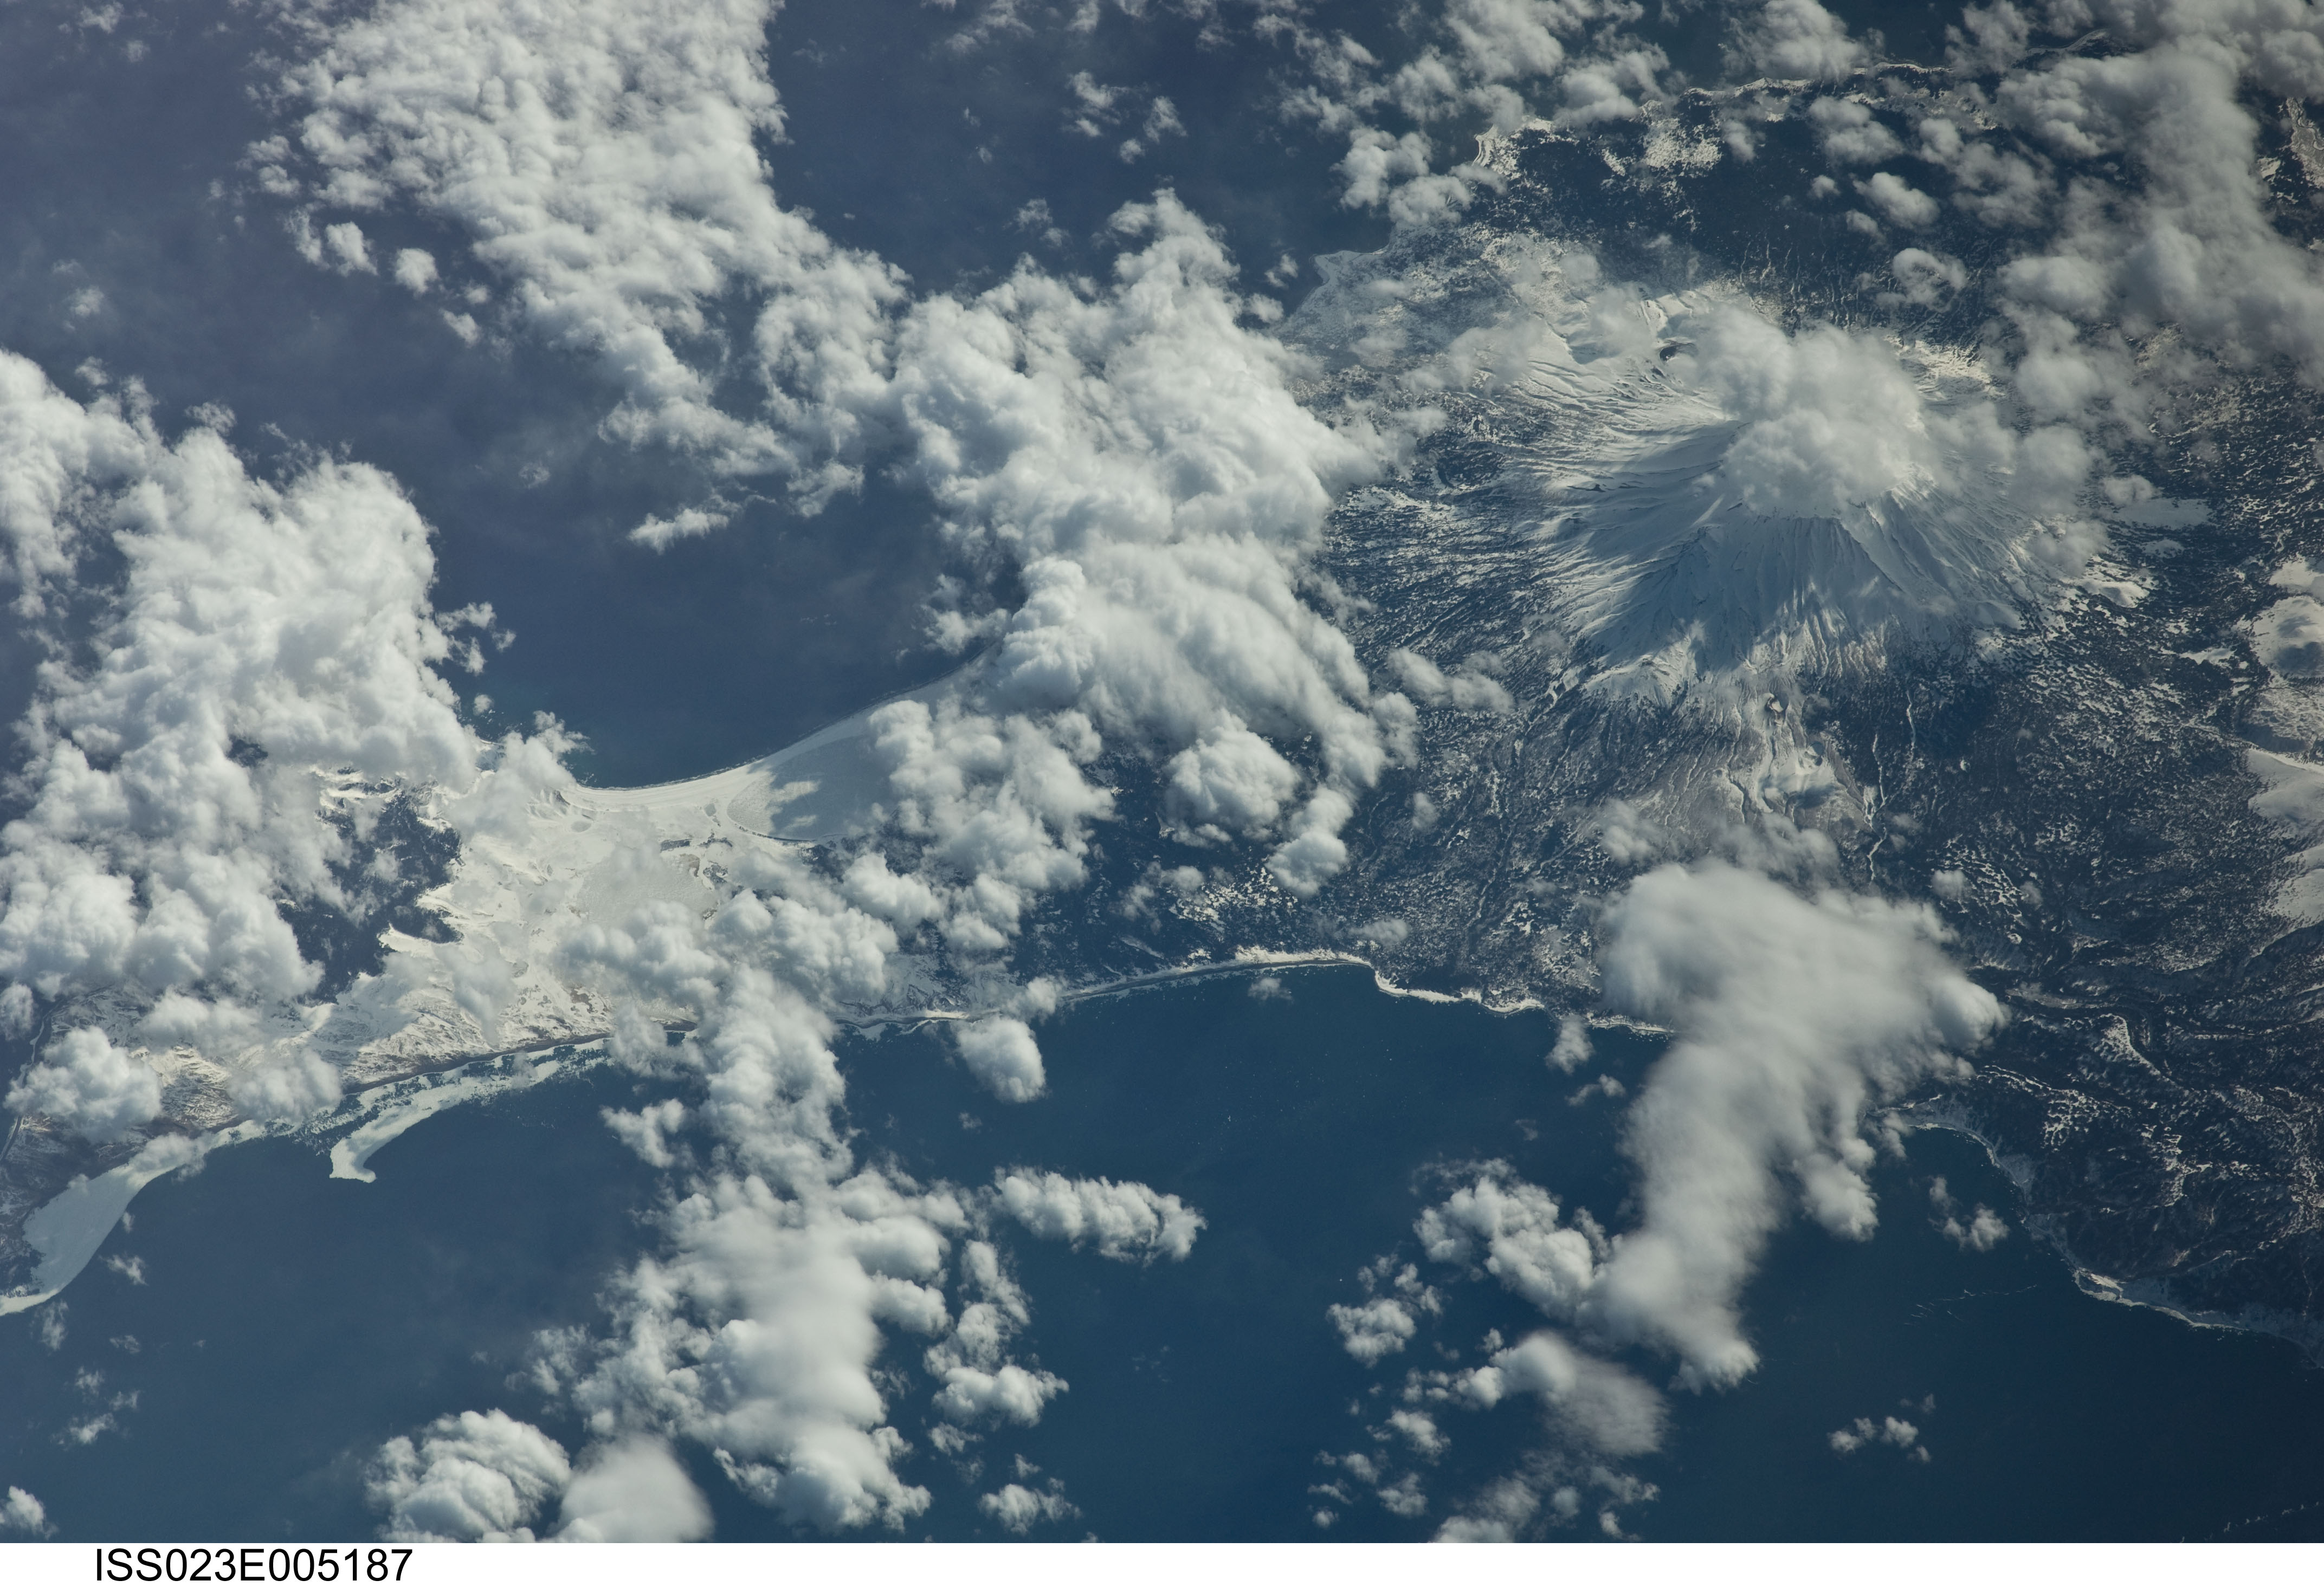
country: RUSSIAN FEDERATION
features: NE. KUNASHIRI ISLAND, SNOW, TYATYA VOLCANO, FOREST, MTS., RAVINES, ICE
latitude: 44.4
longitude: 146.4
